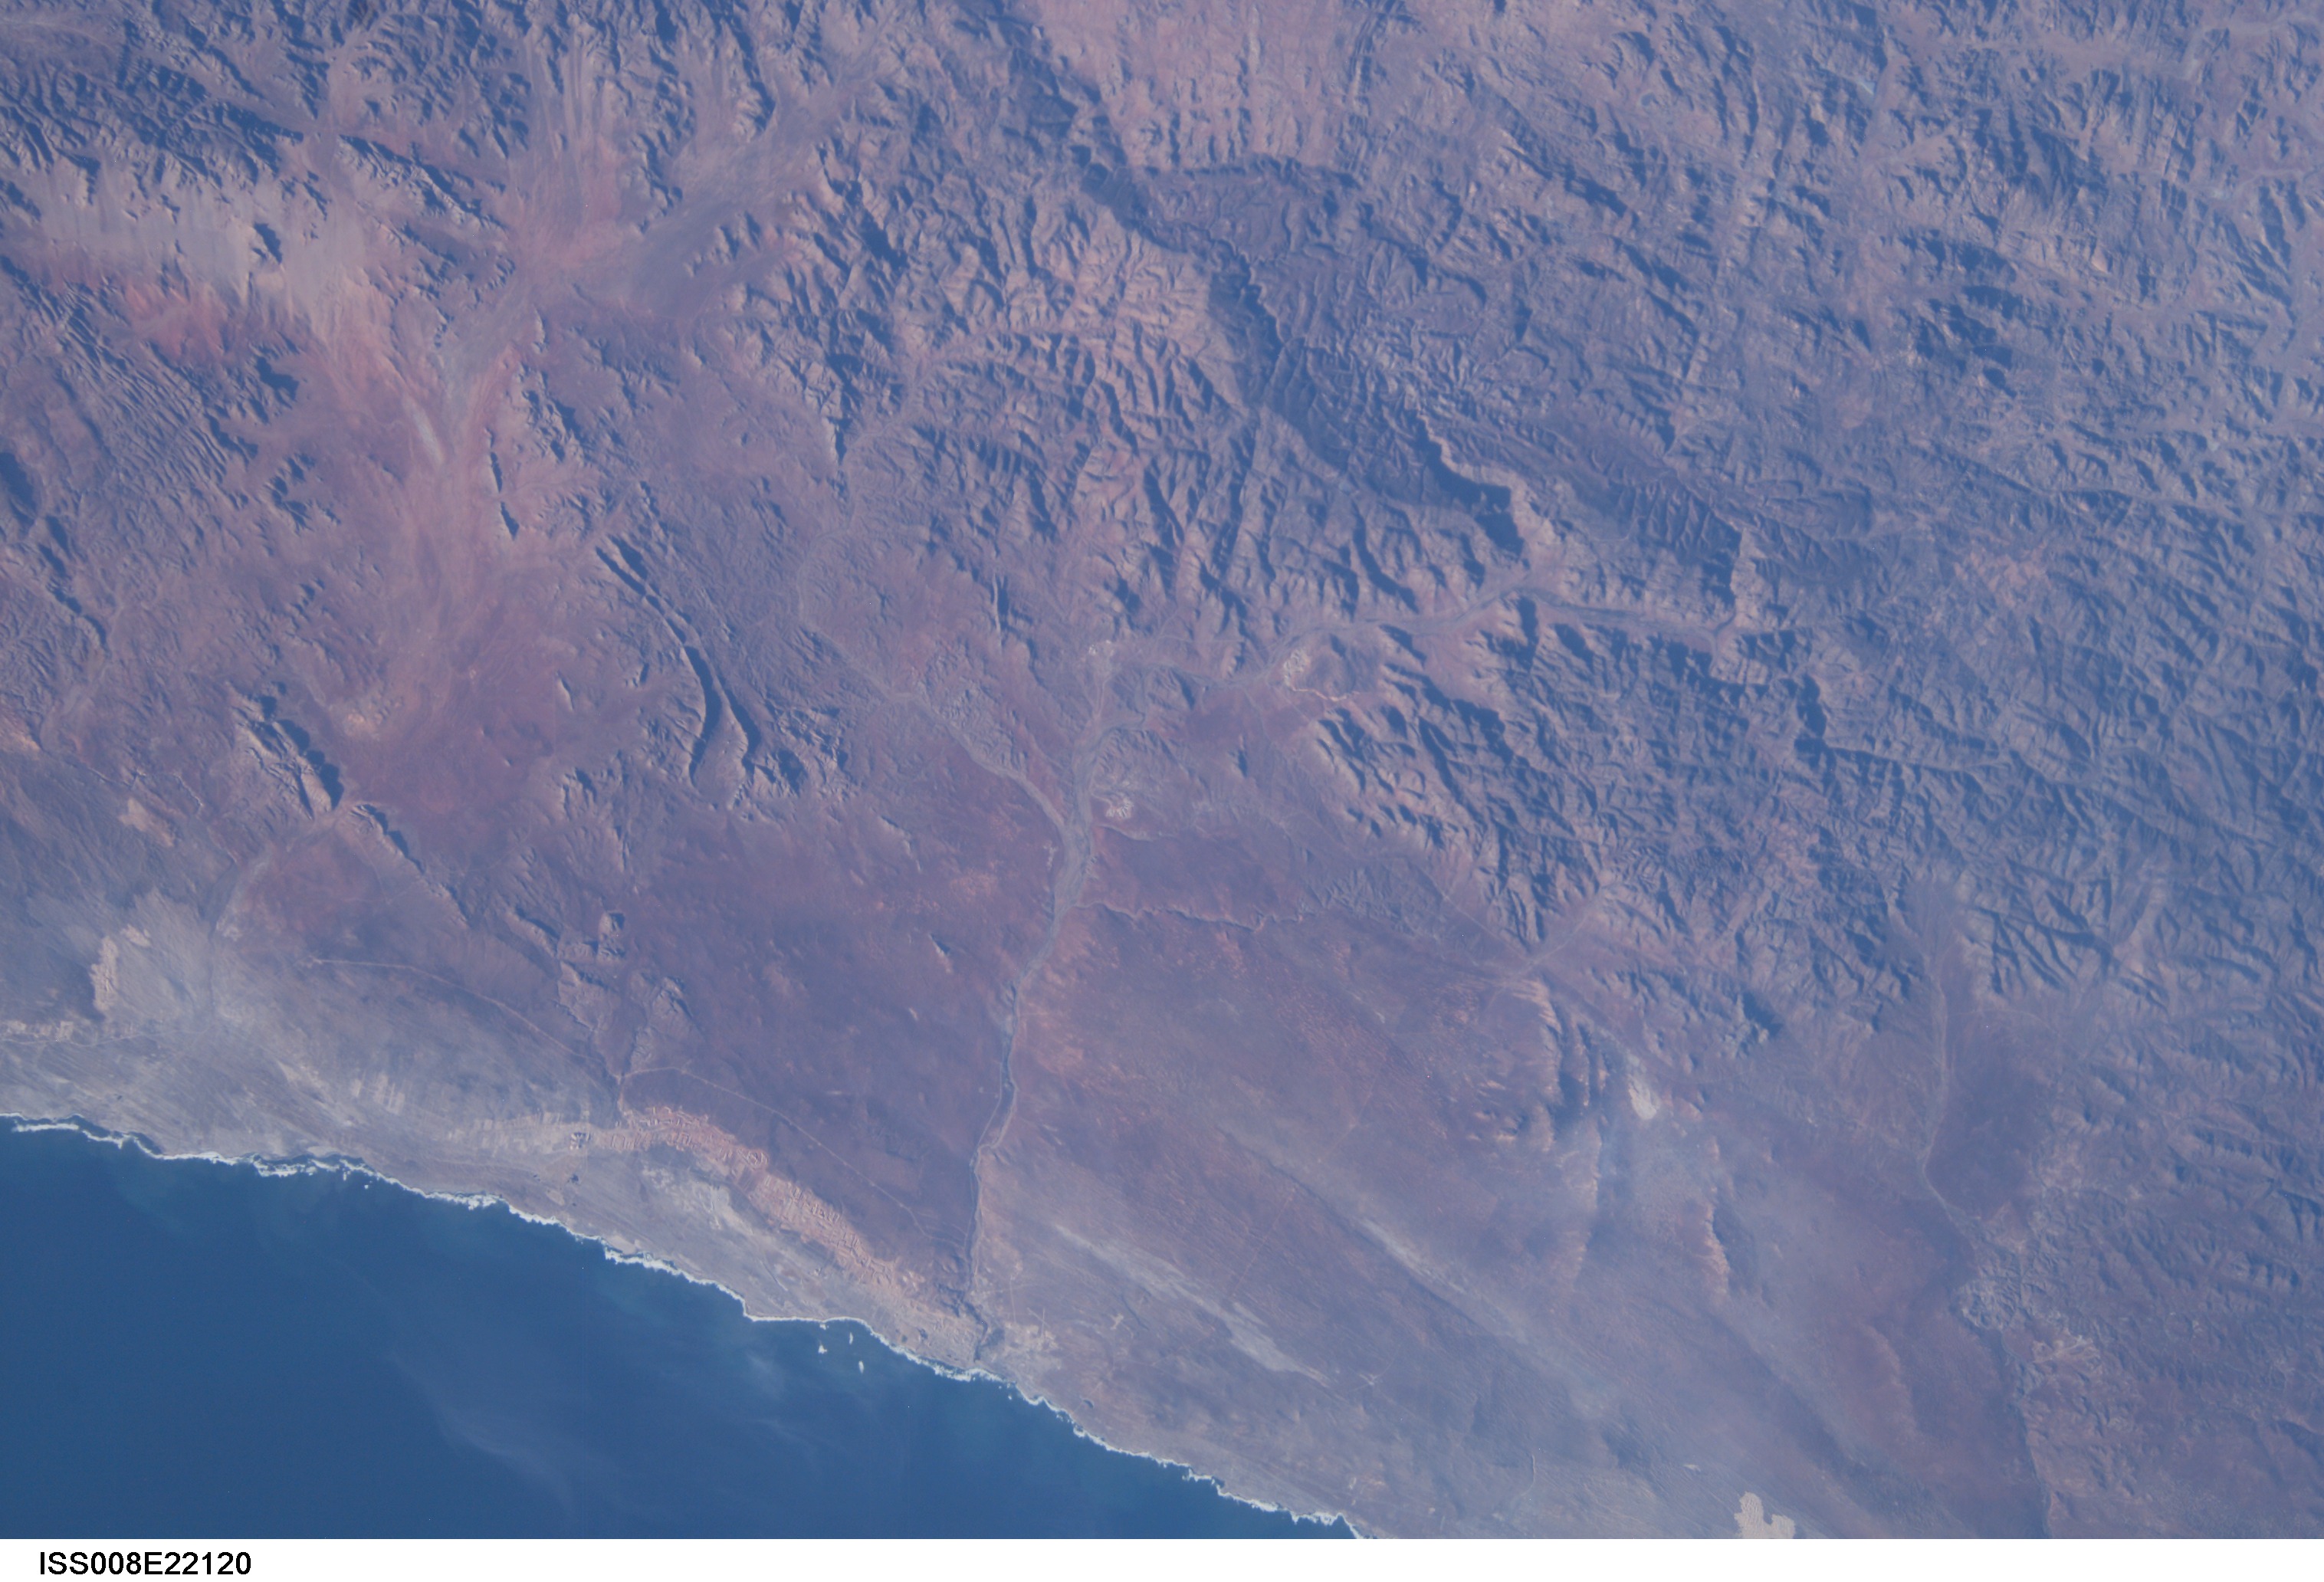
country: REPUBLIC SOUTH AFRICA
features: BUFFELS RIVER VALLEY, KLEINSEE, MTS.
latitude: -29.5
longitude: 17.5
